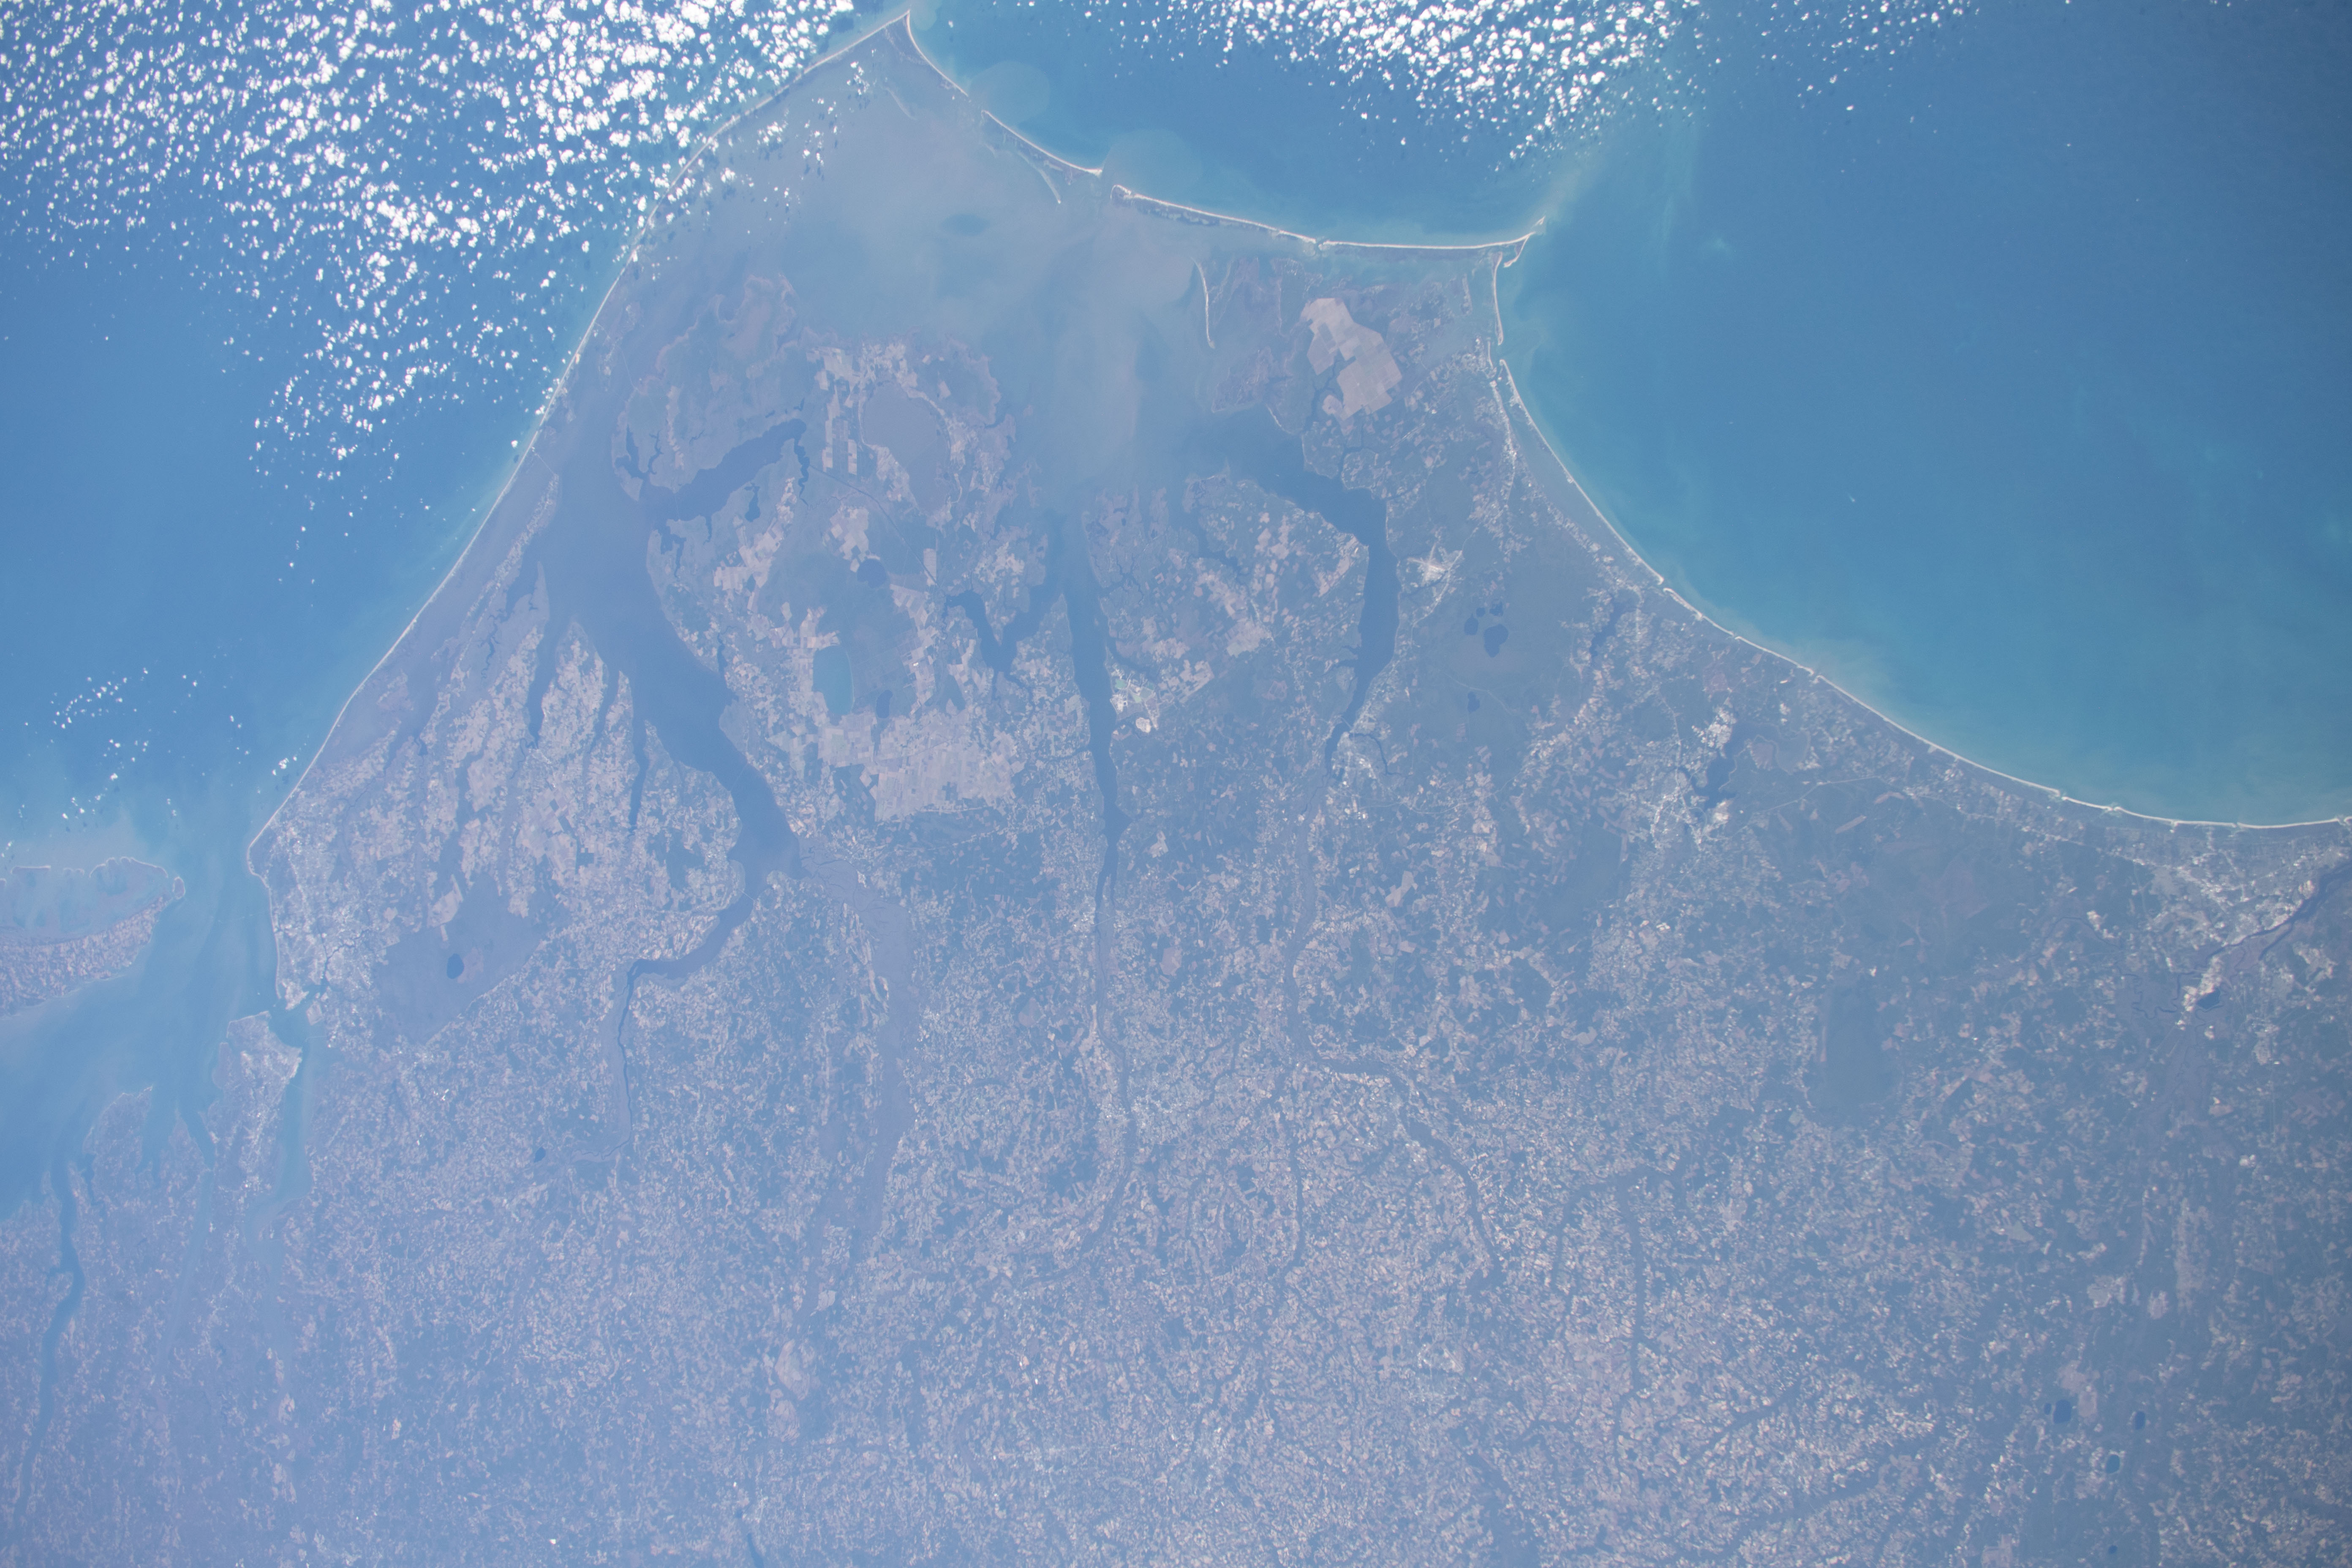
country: USA-NORTH CAROLINA
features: PAMLICO SOUND, ALBEMARLE SOUND
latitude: 35.5
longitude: -77.0
